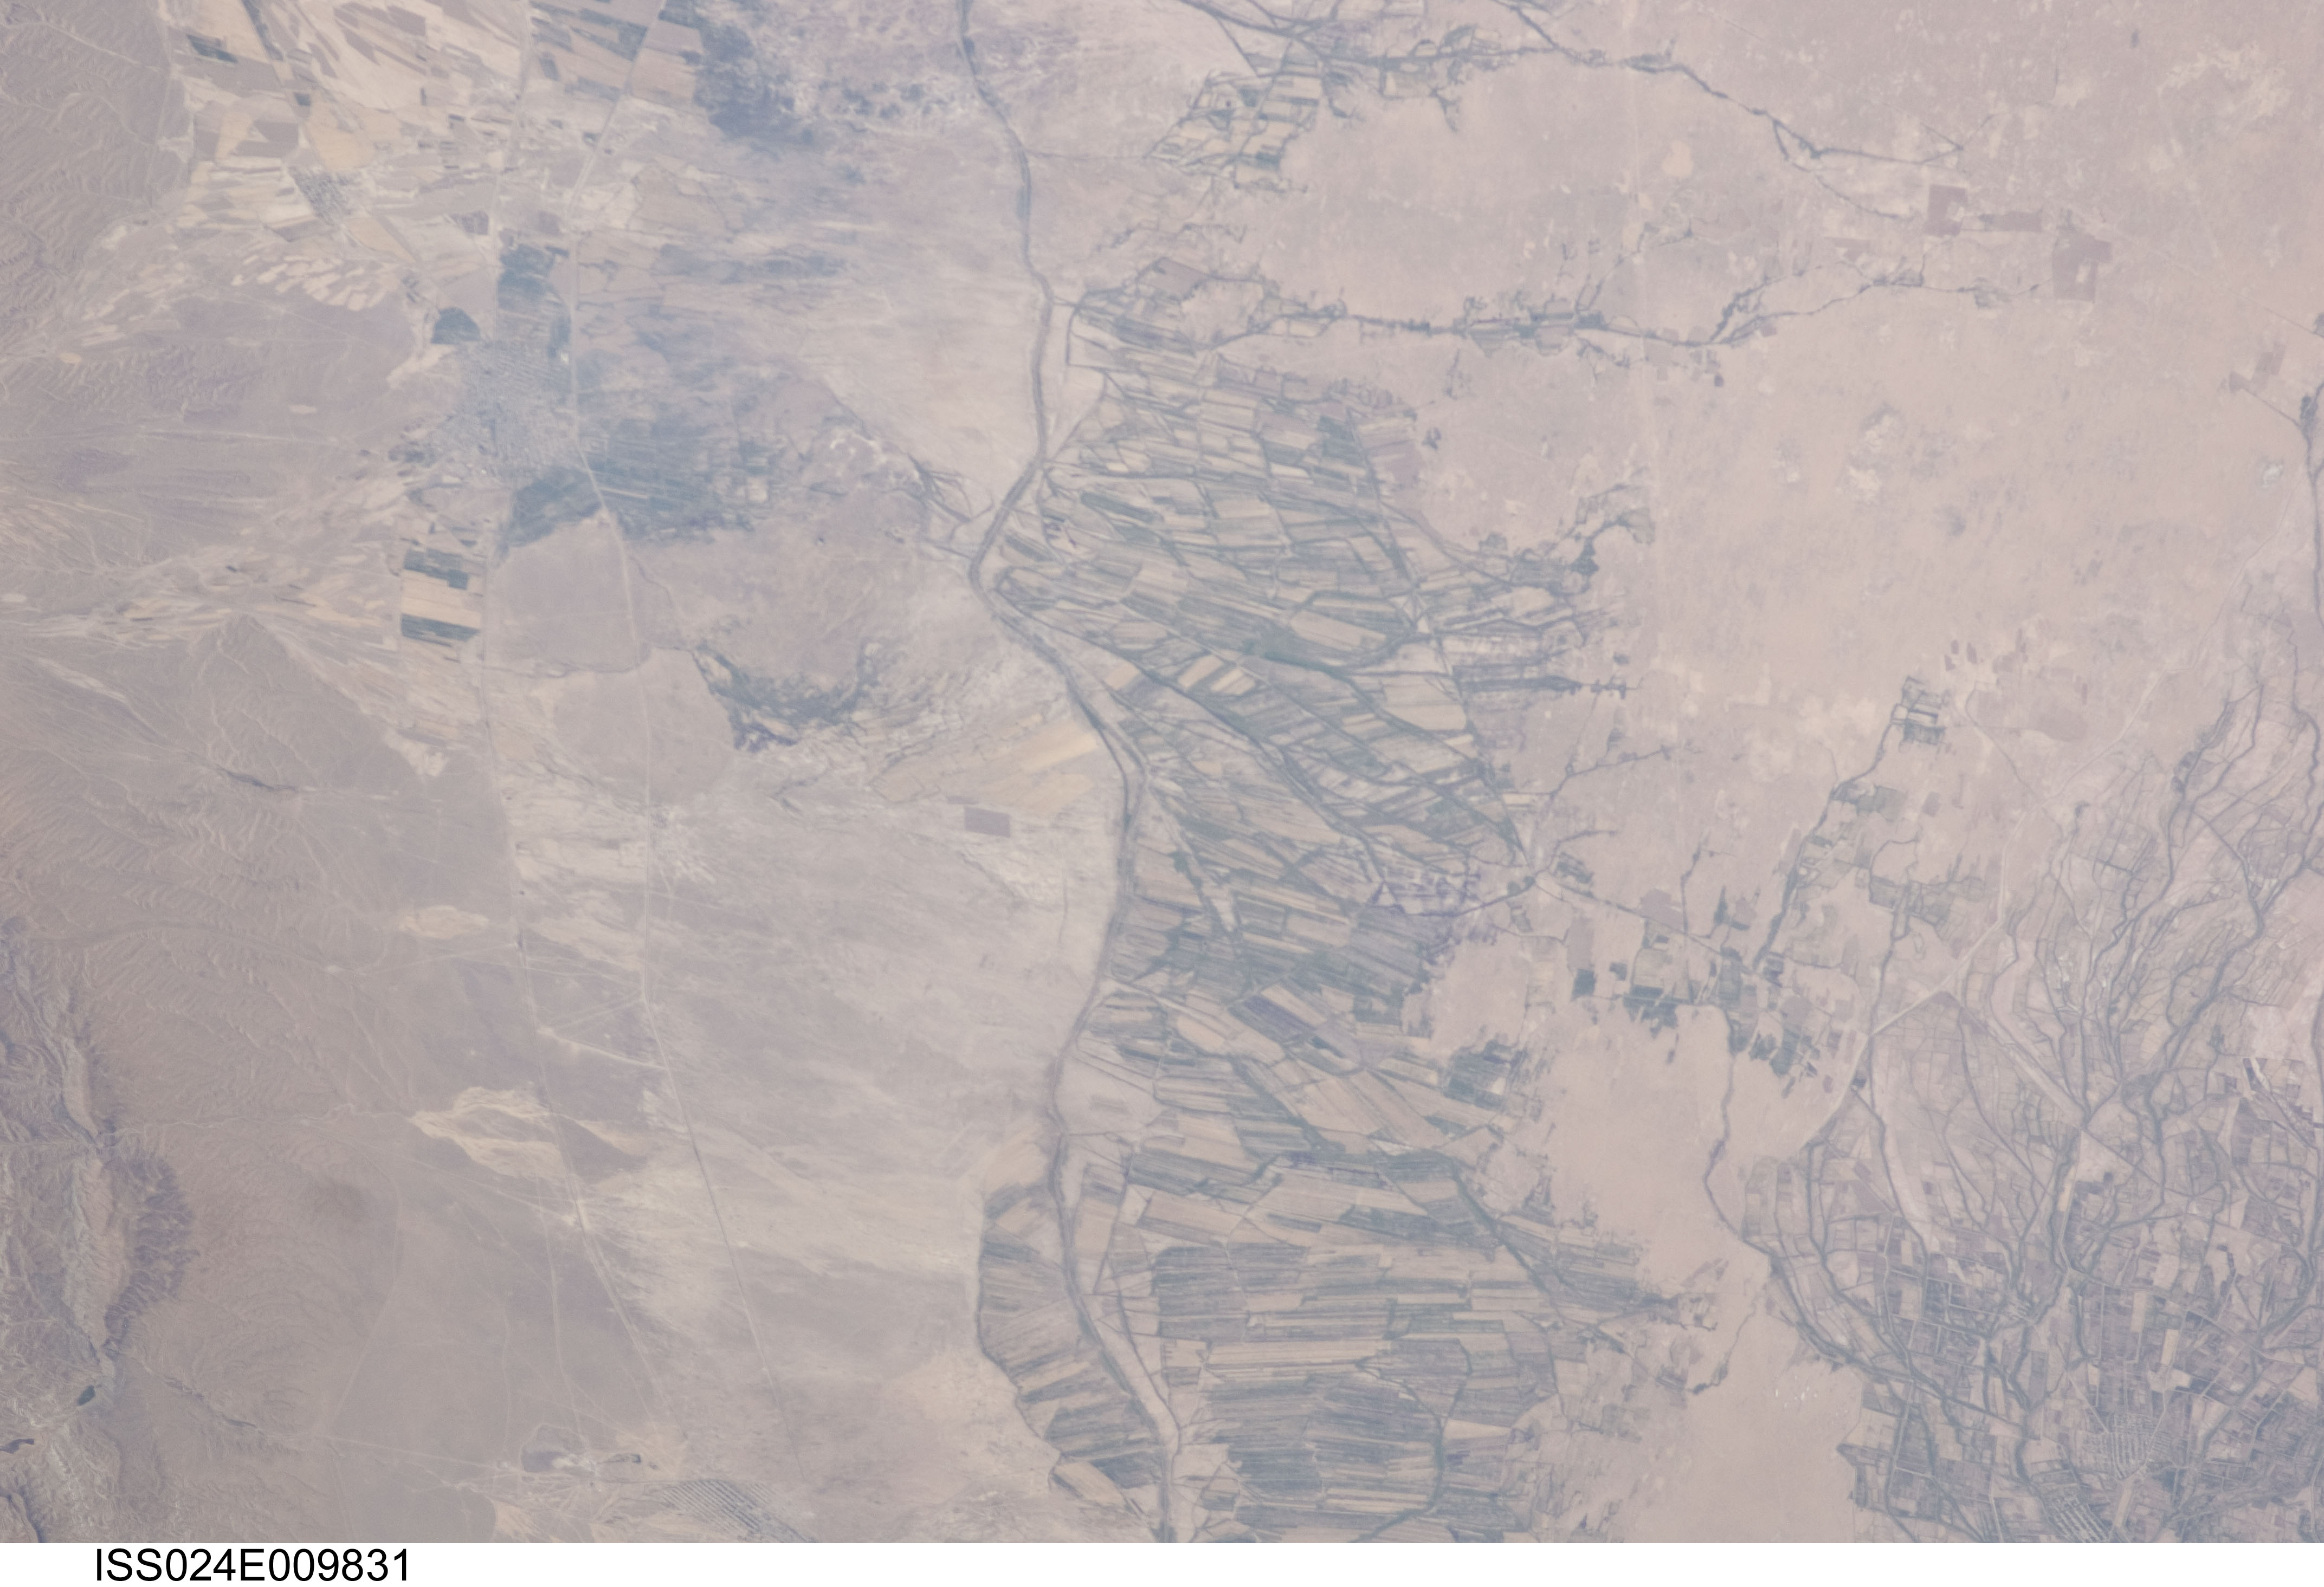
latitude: 37.4
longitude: 59.8
